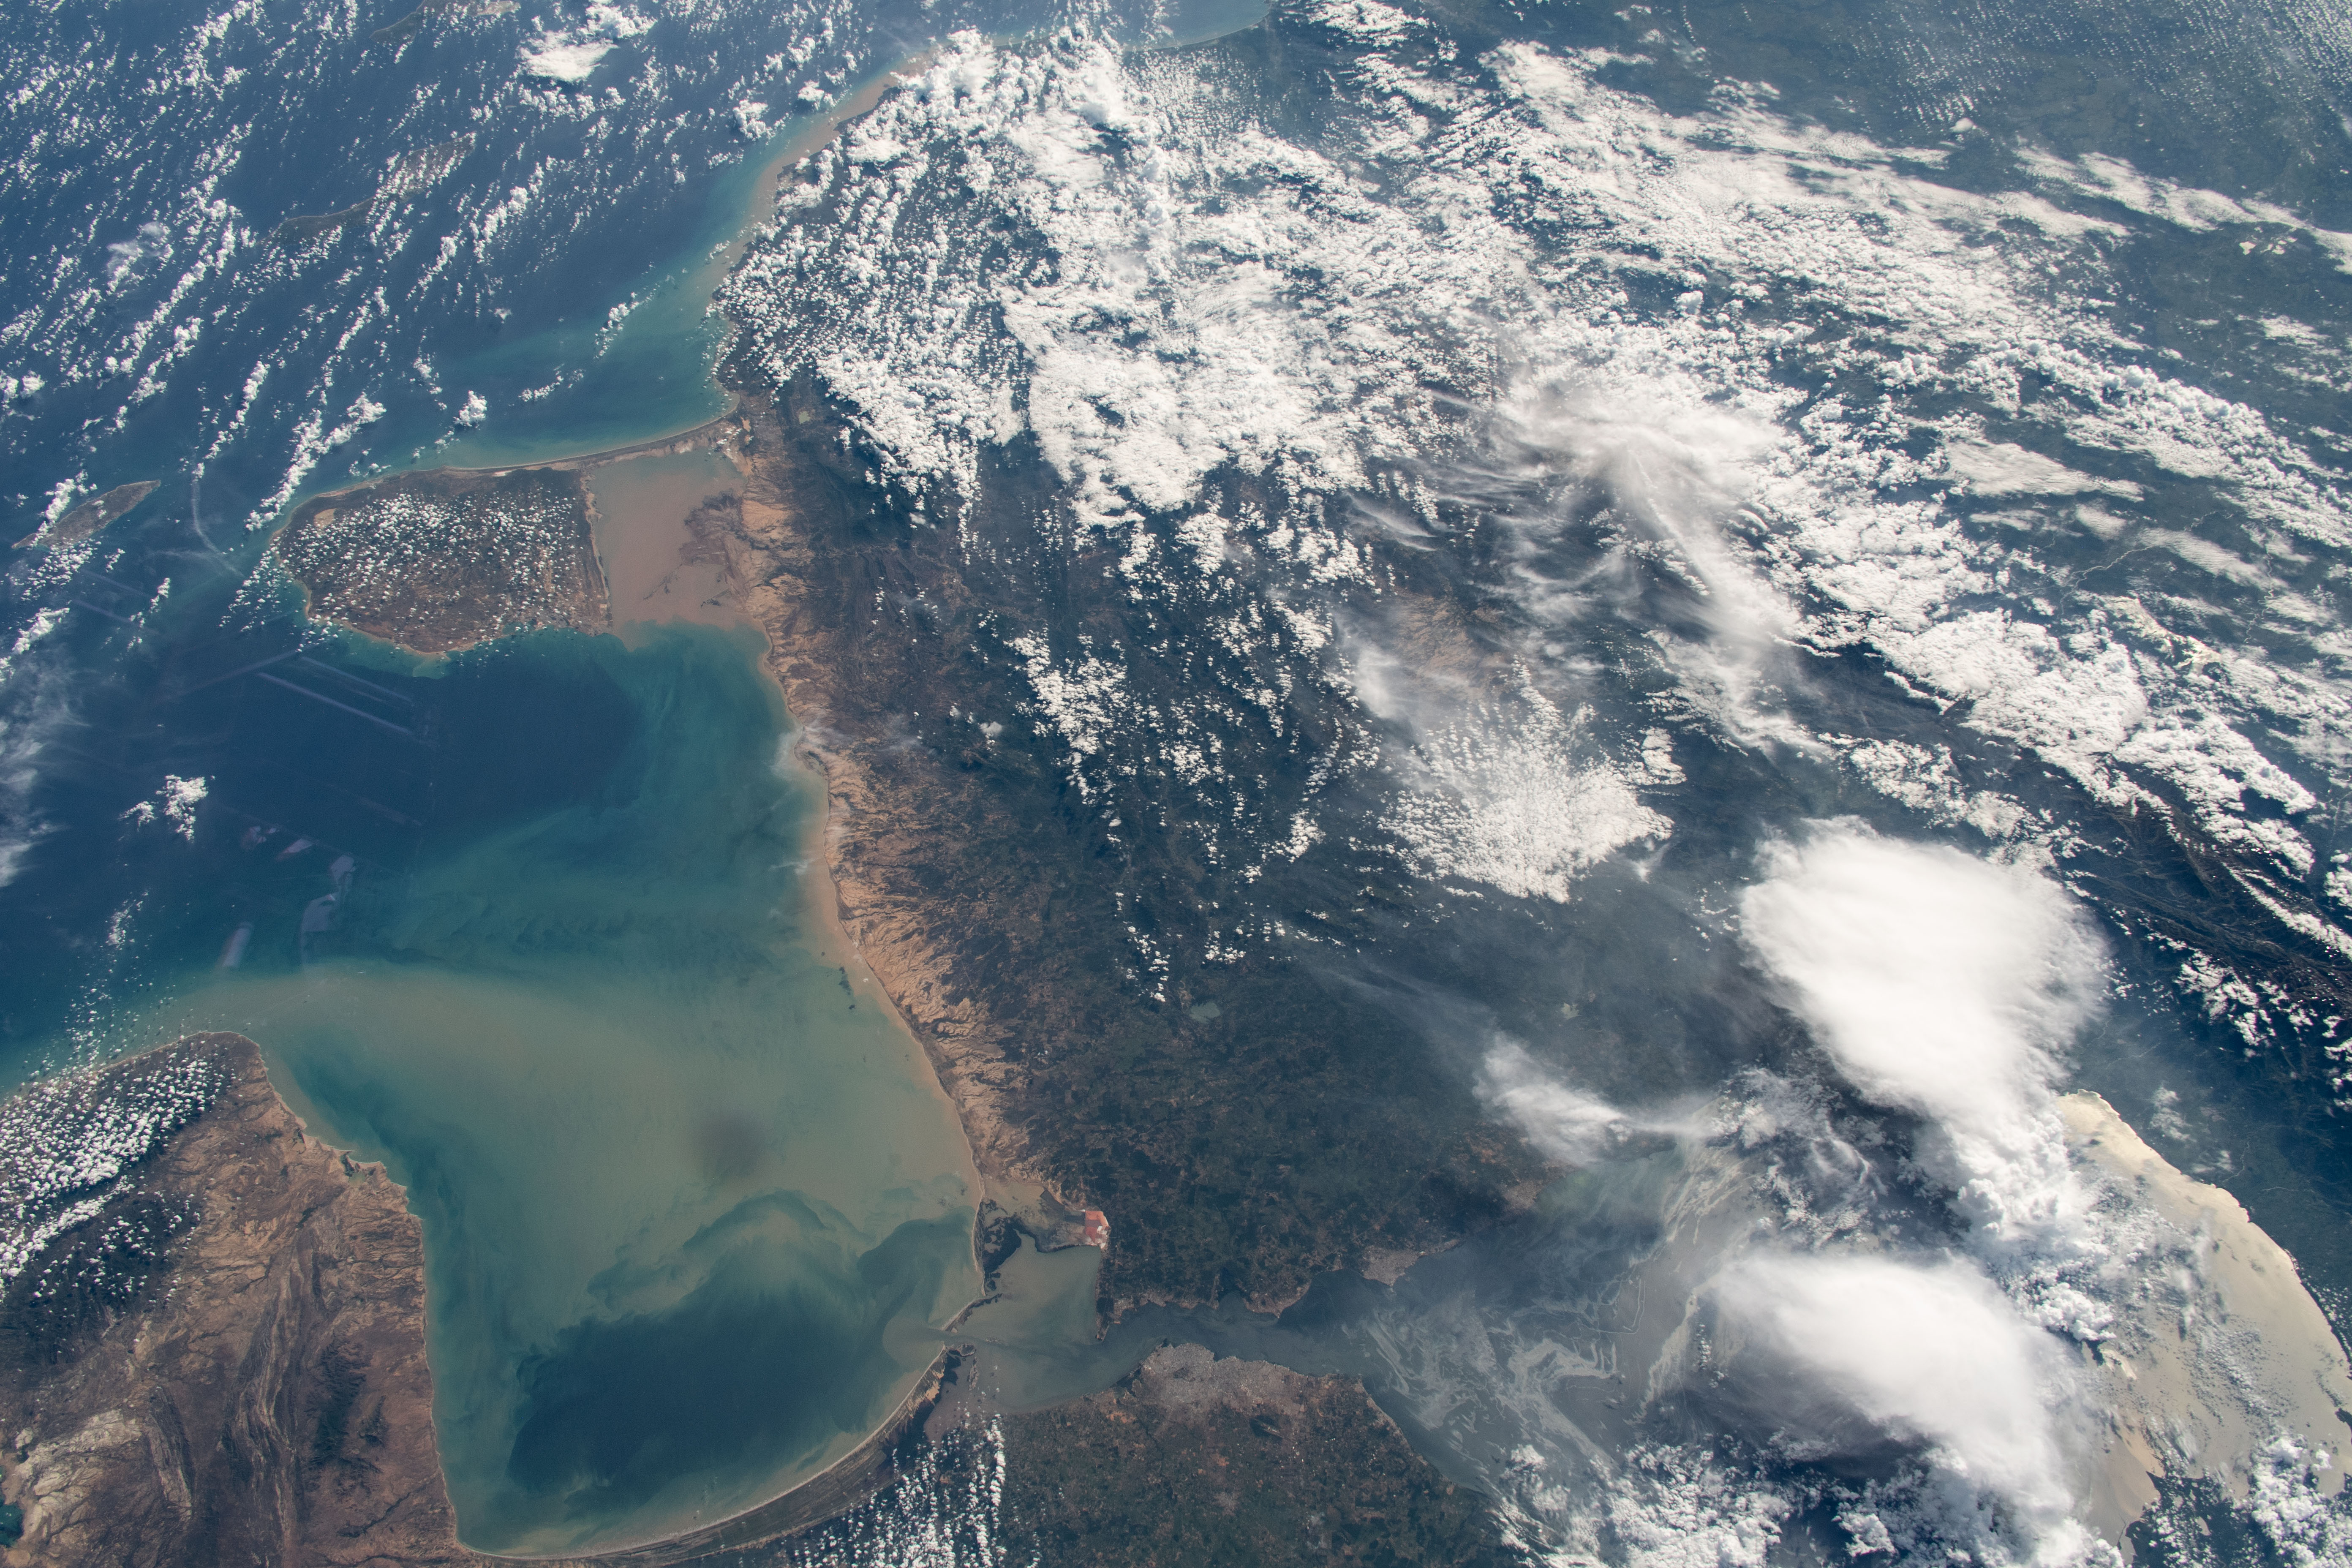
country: VENEZUELA
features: GULF OF VENEZUELA, LAKE MARACAIBO
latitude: 10.5
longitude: -70.0
